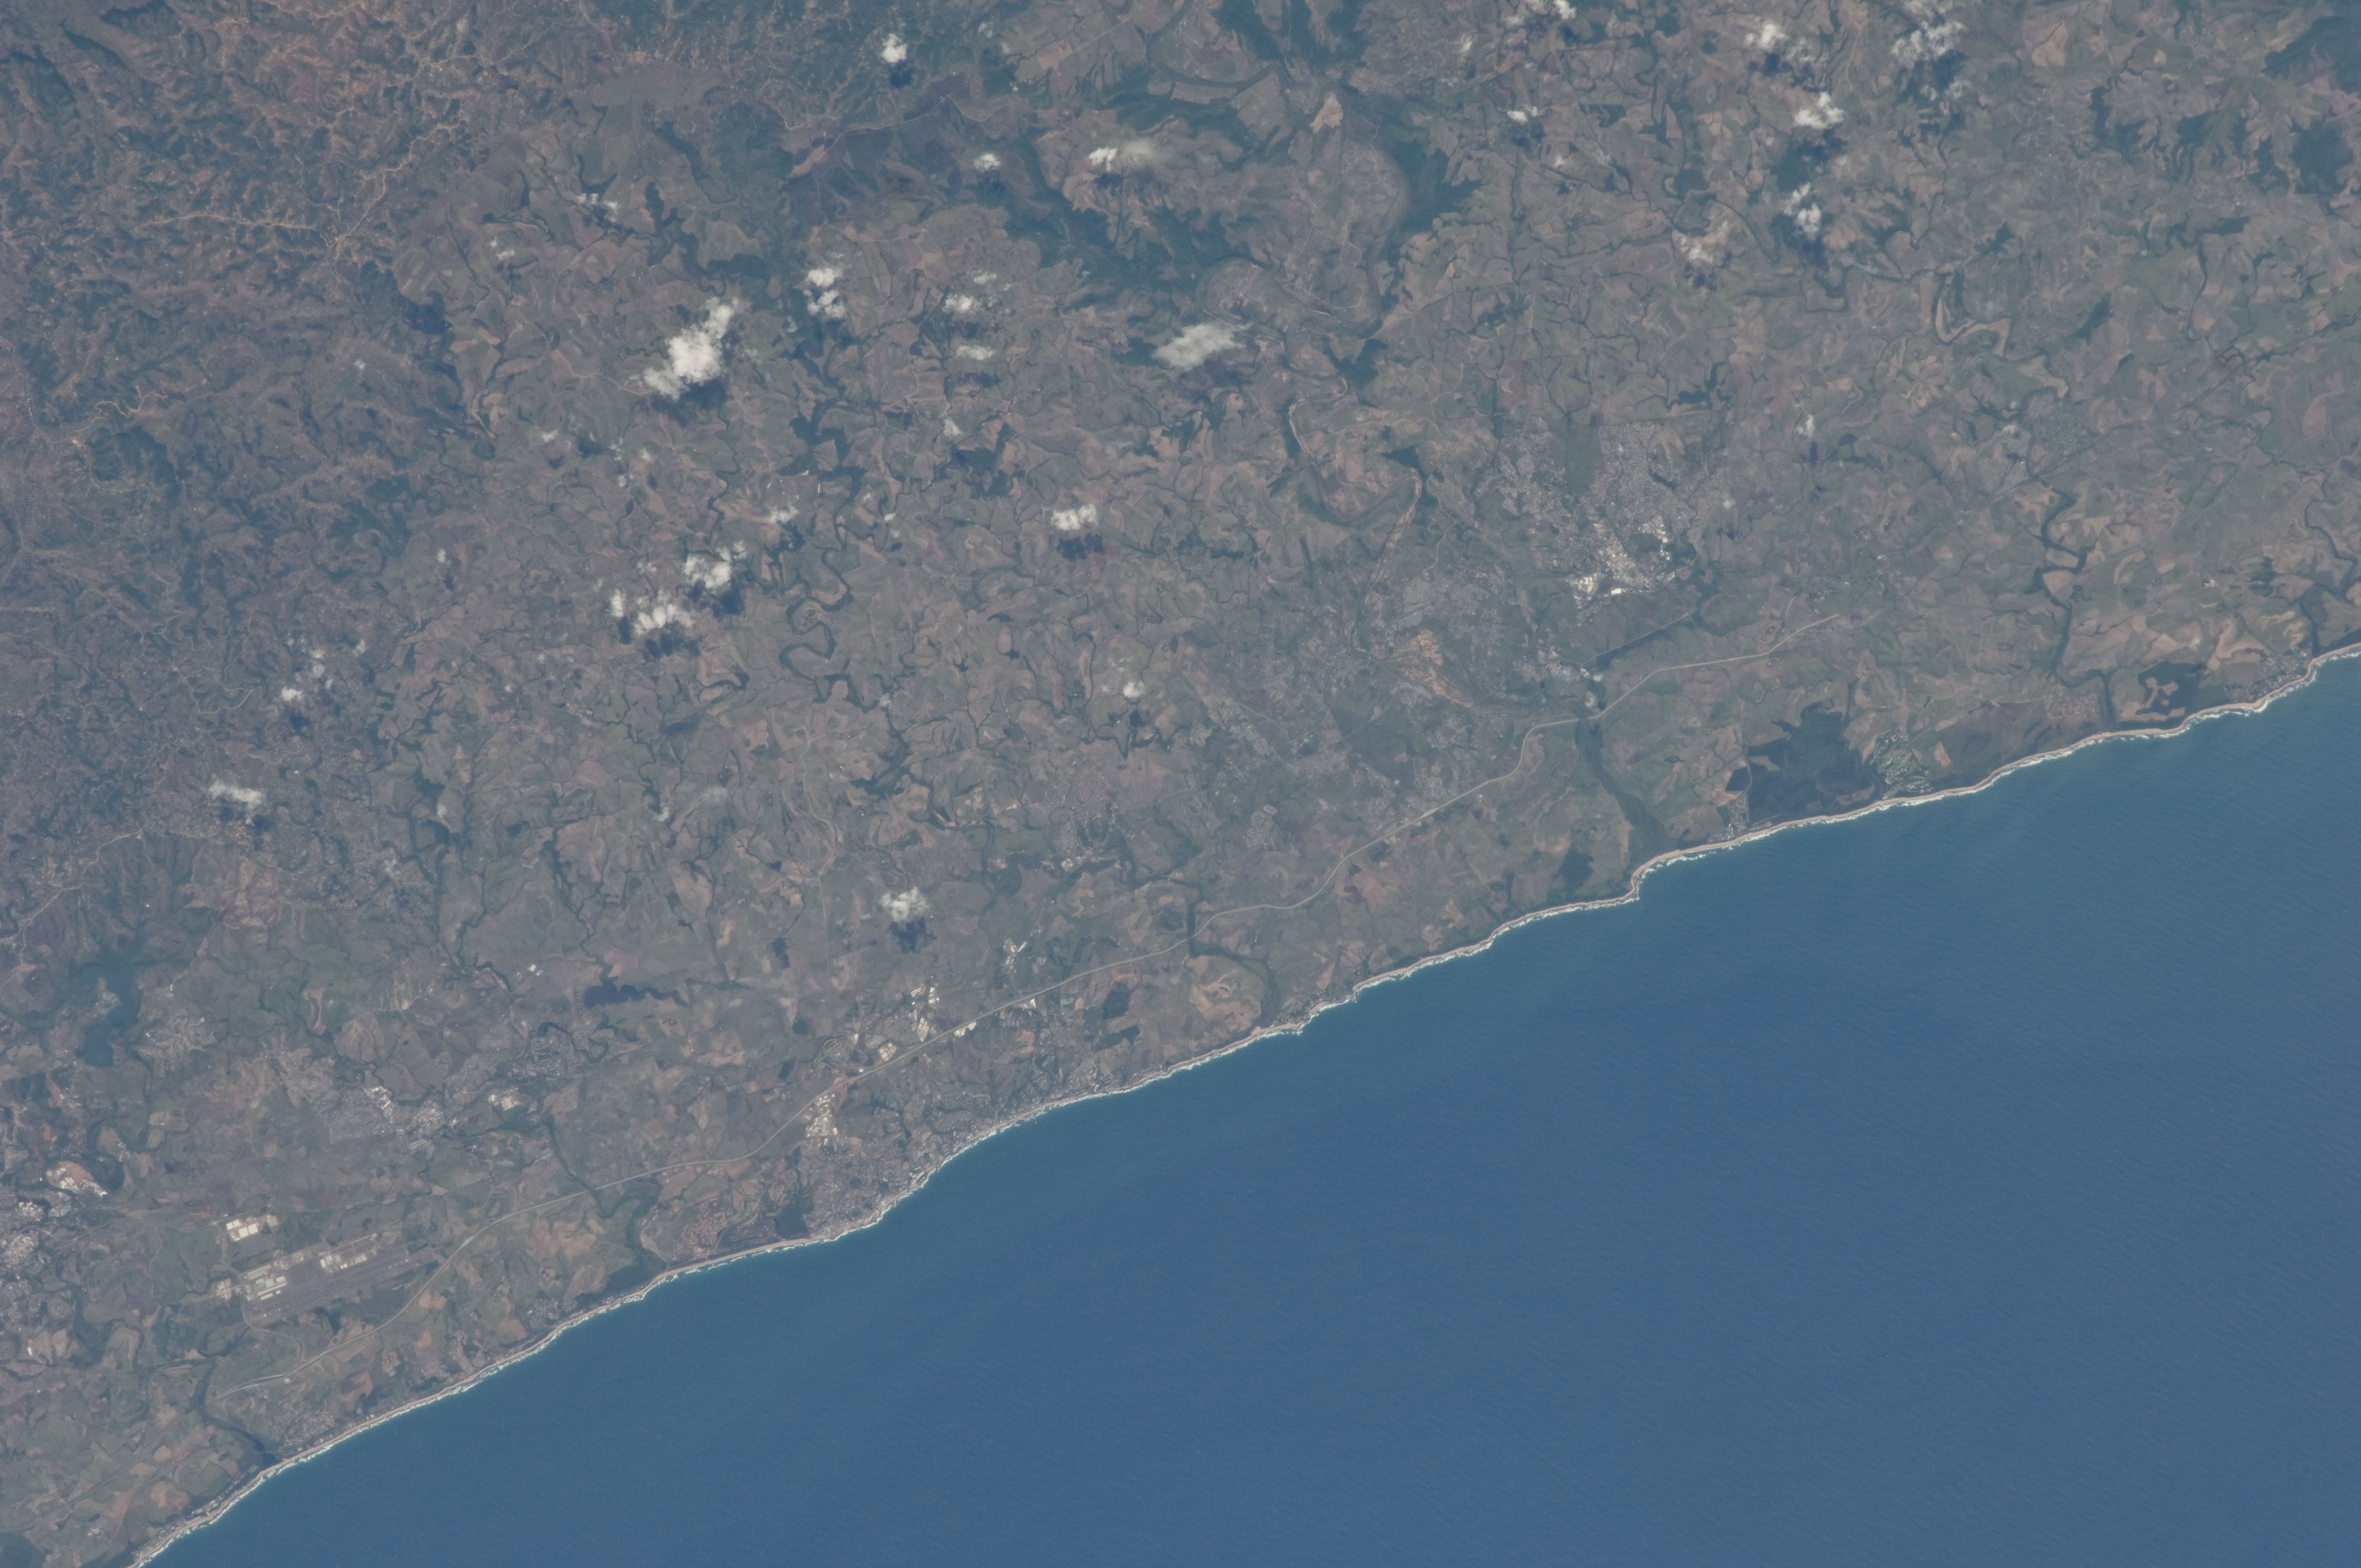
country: REPUBLIC SOUTH AFRICA
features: COASTLINE, BALLITO B., TONGAAT, AIRPORT
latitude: -29.4
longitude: 31.3
